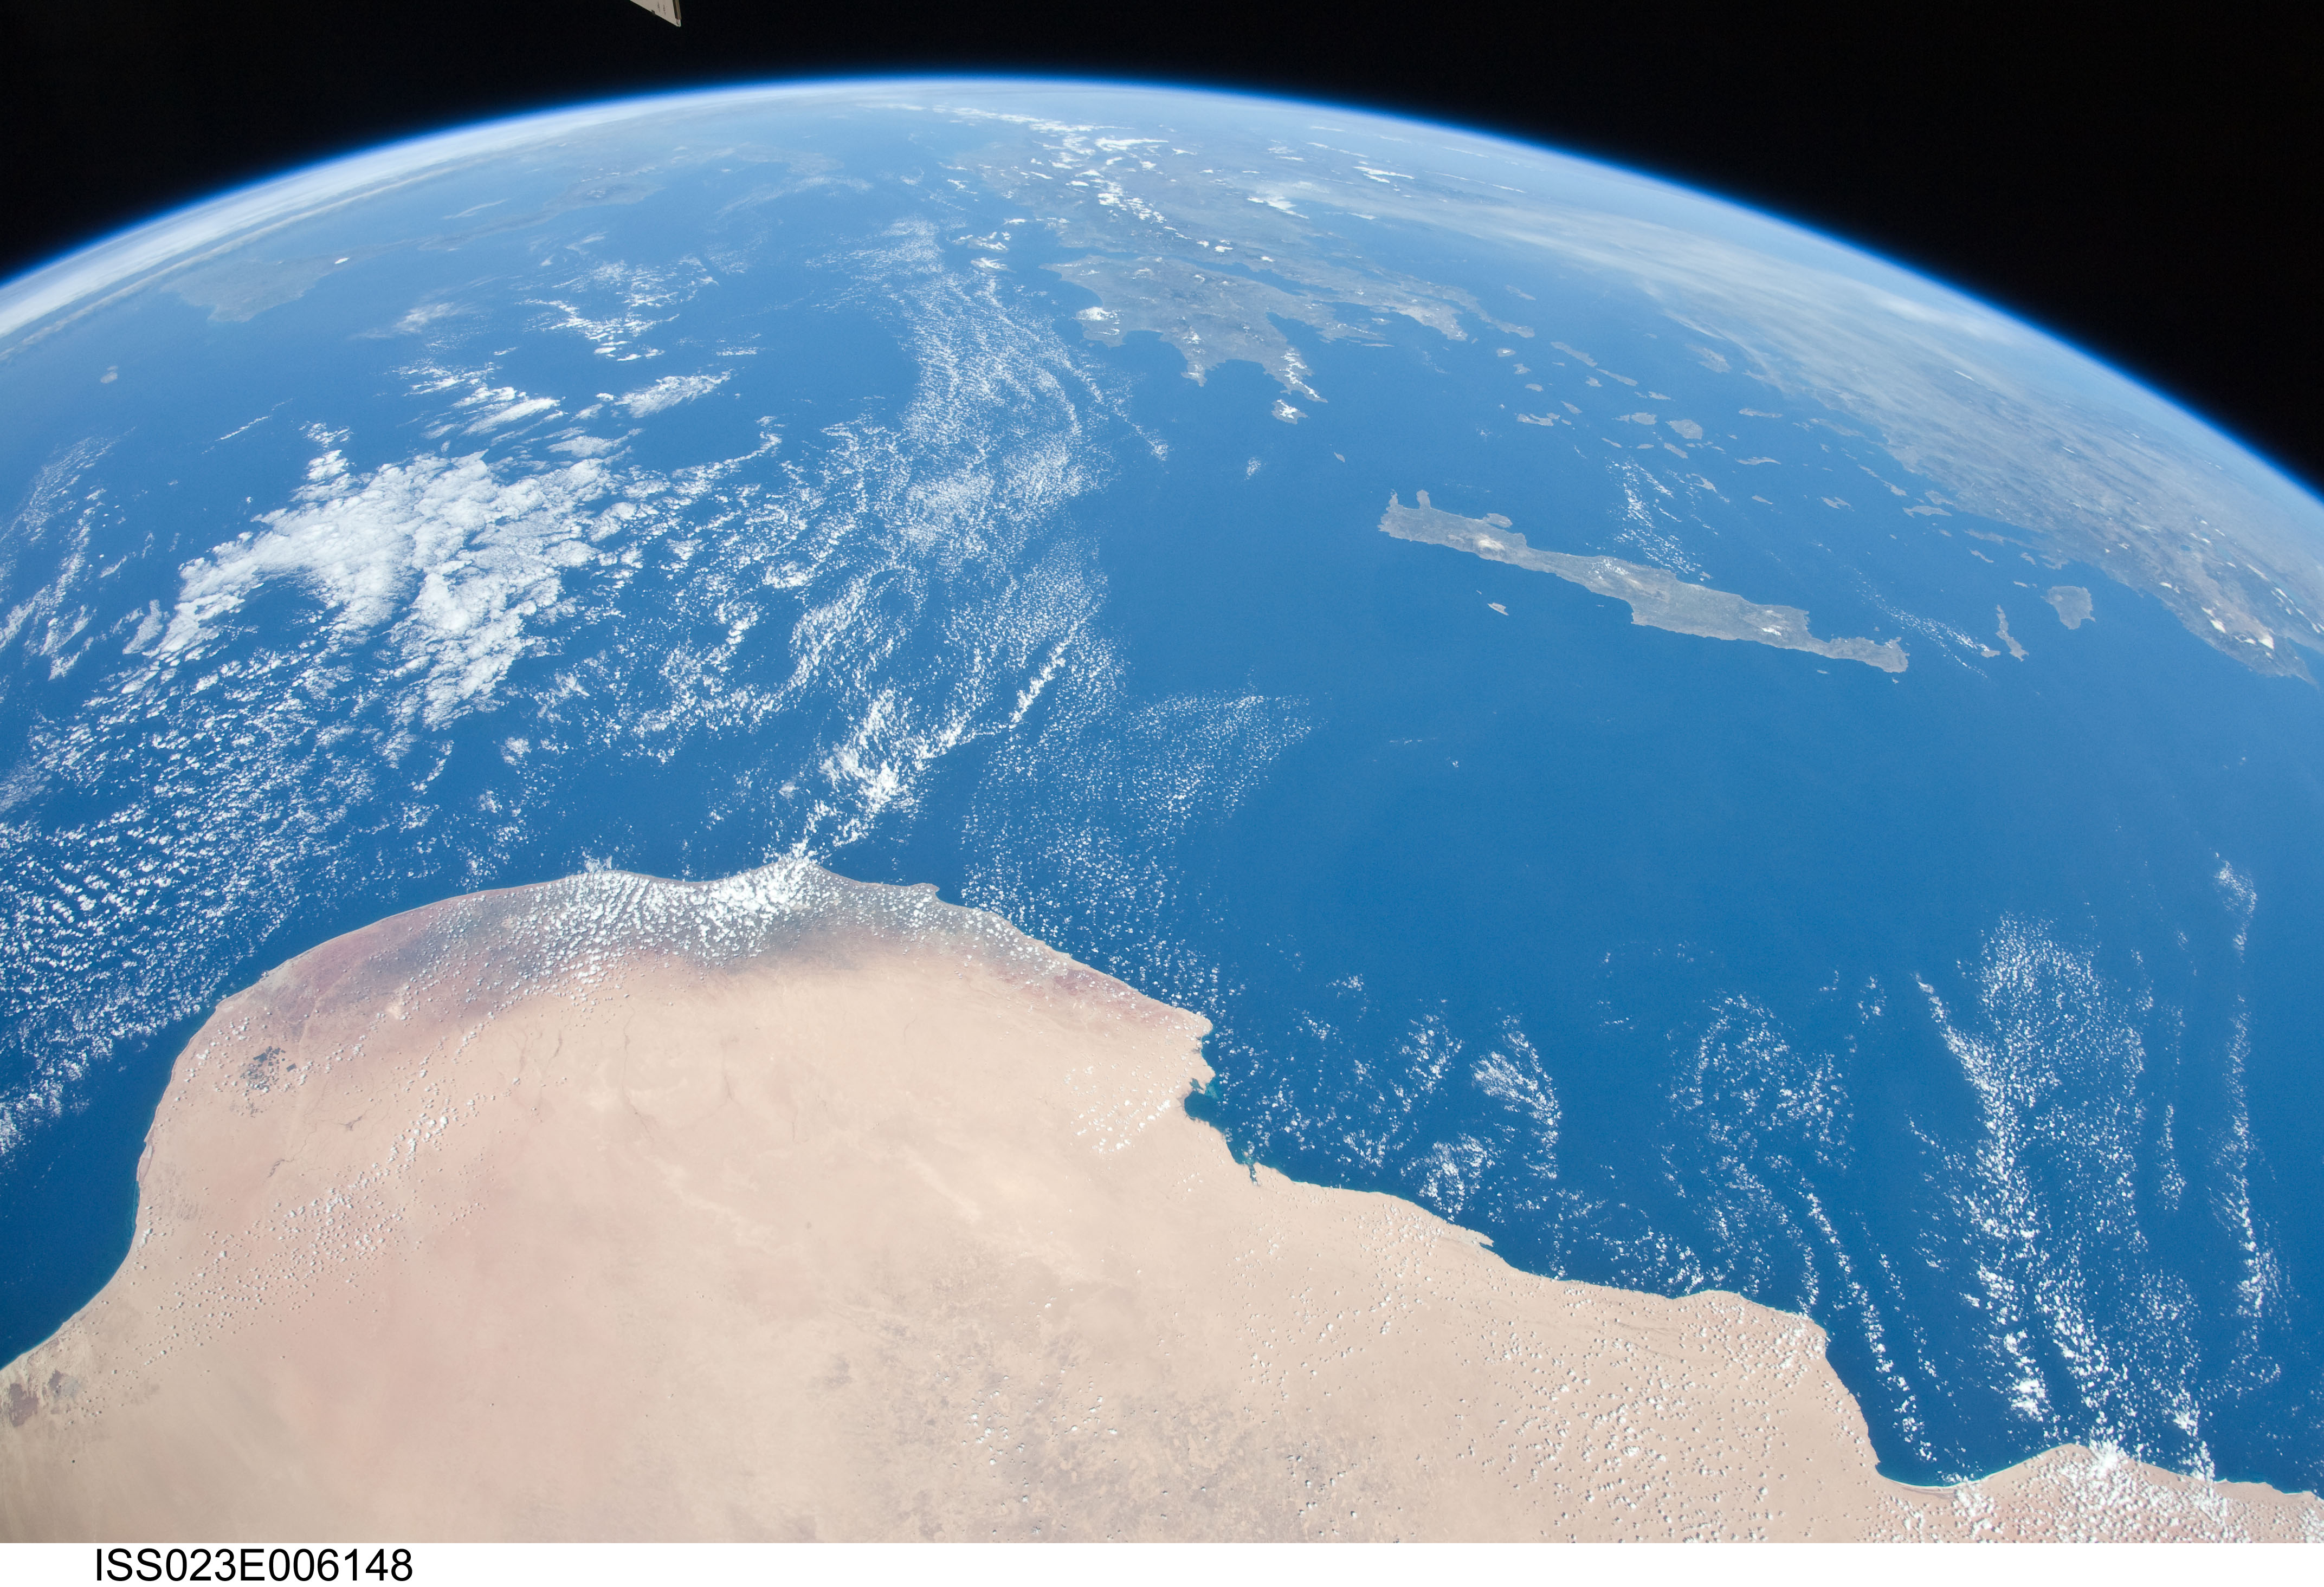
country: LIBYA
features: PAN-MEDITERRANEAN COAST, TUBRUQ AREA, G. OF SIRTE, CRETE, S. GREECE
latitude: 33.0
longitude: 23.0
